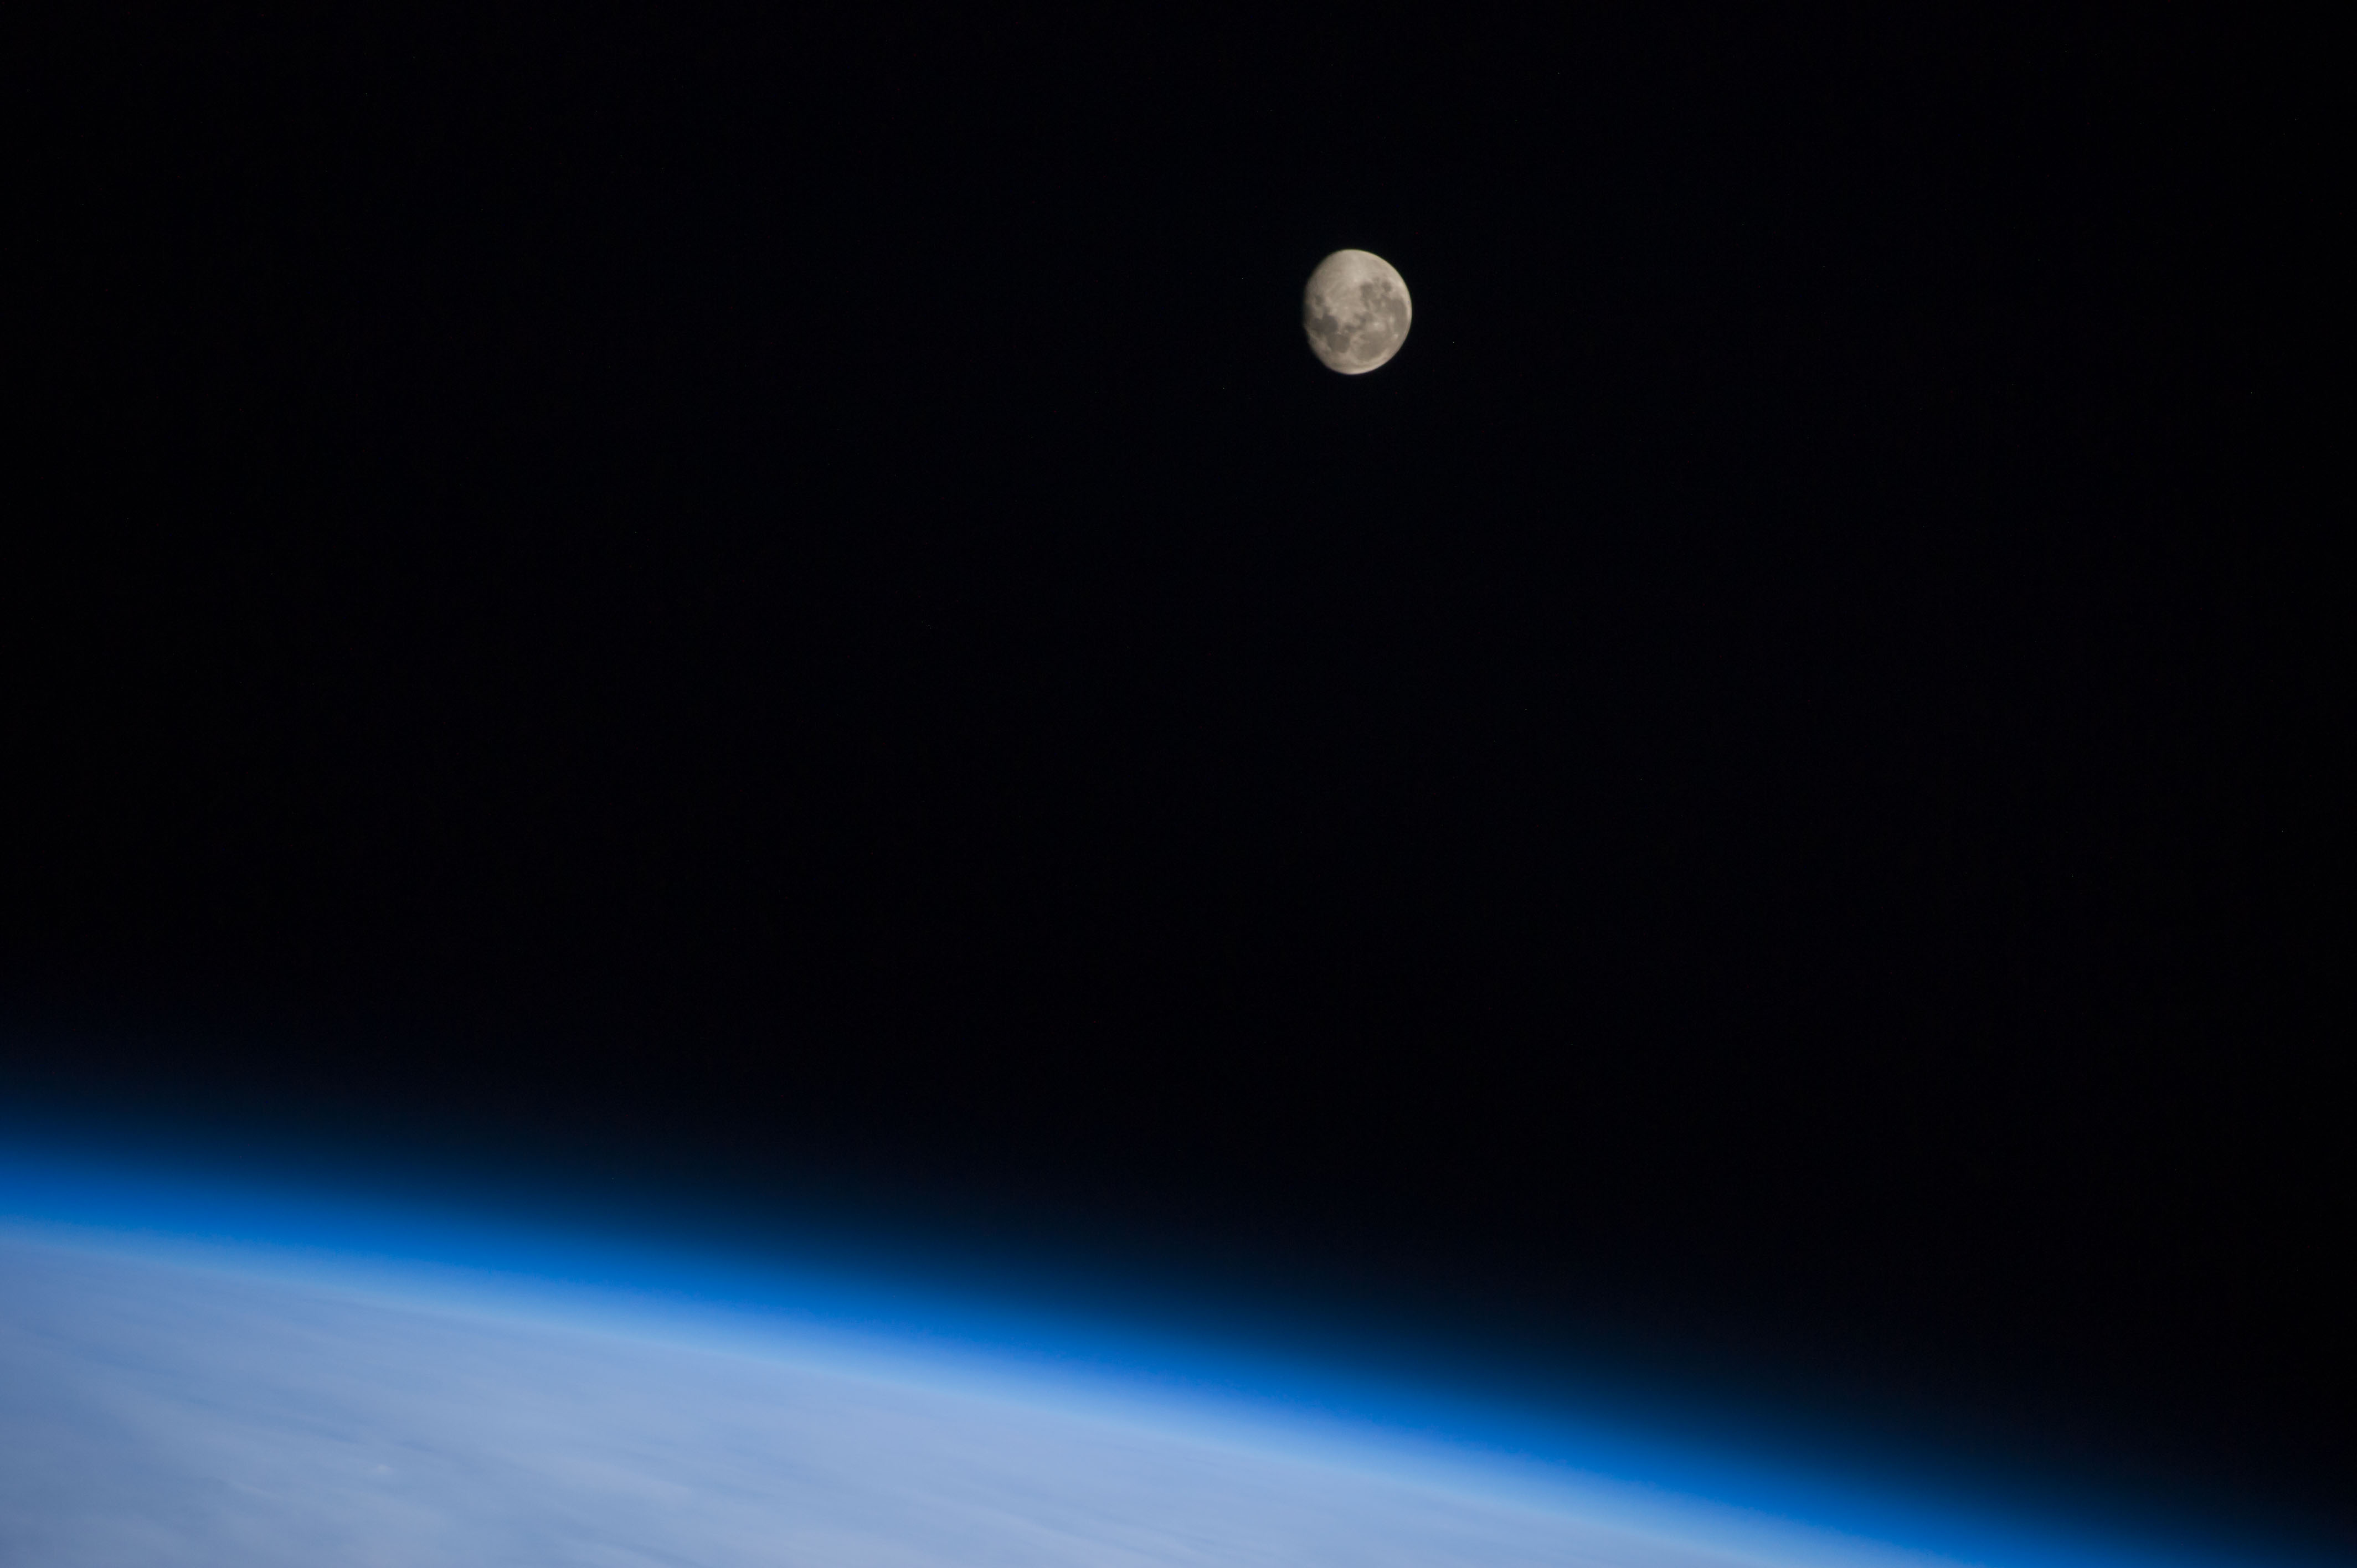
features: MOON, EARTH LIMB, ASTRONOMICAL OBJECTS
